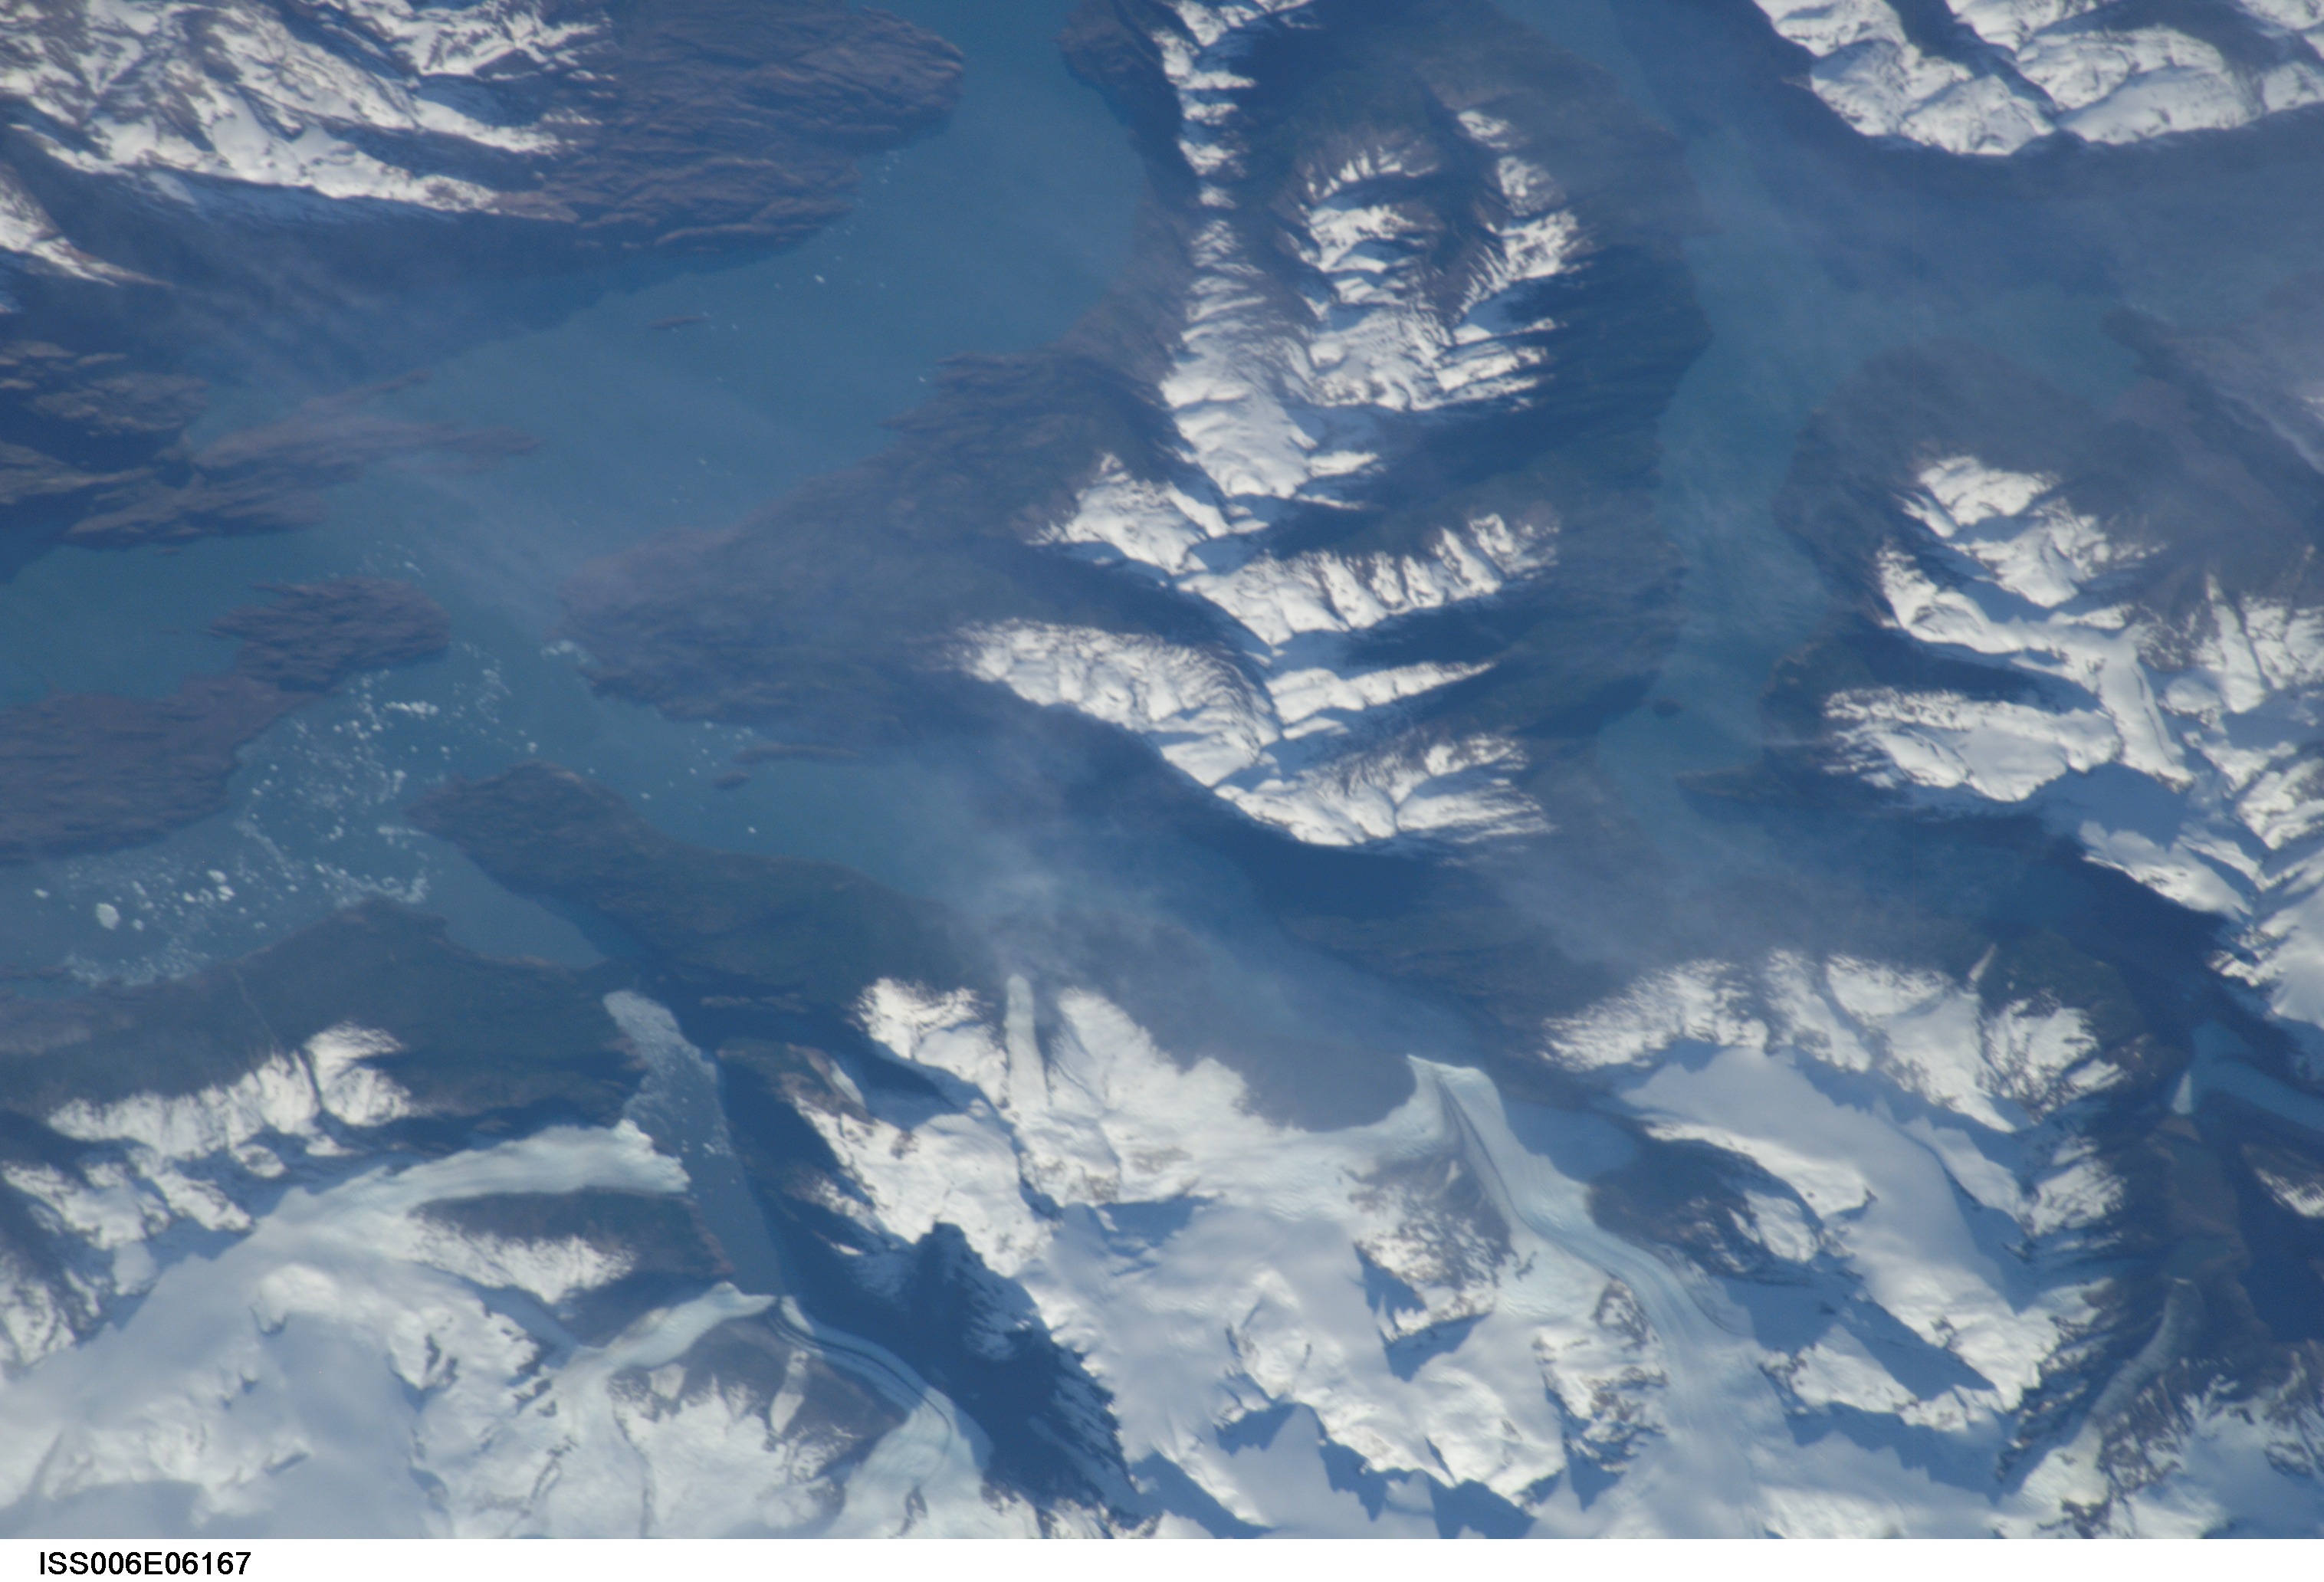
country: ARGENTINA
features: AGASSIZ GL., ONELLI GL., ICE
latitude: -50.0
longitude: -73.0
